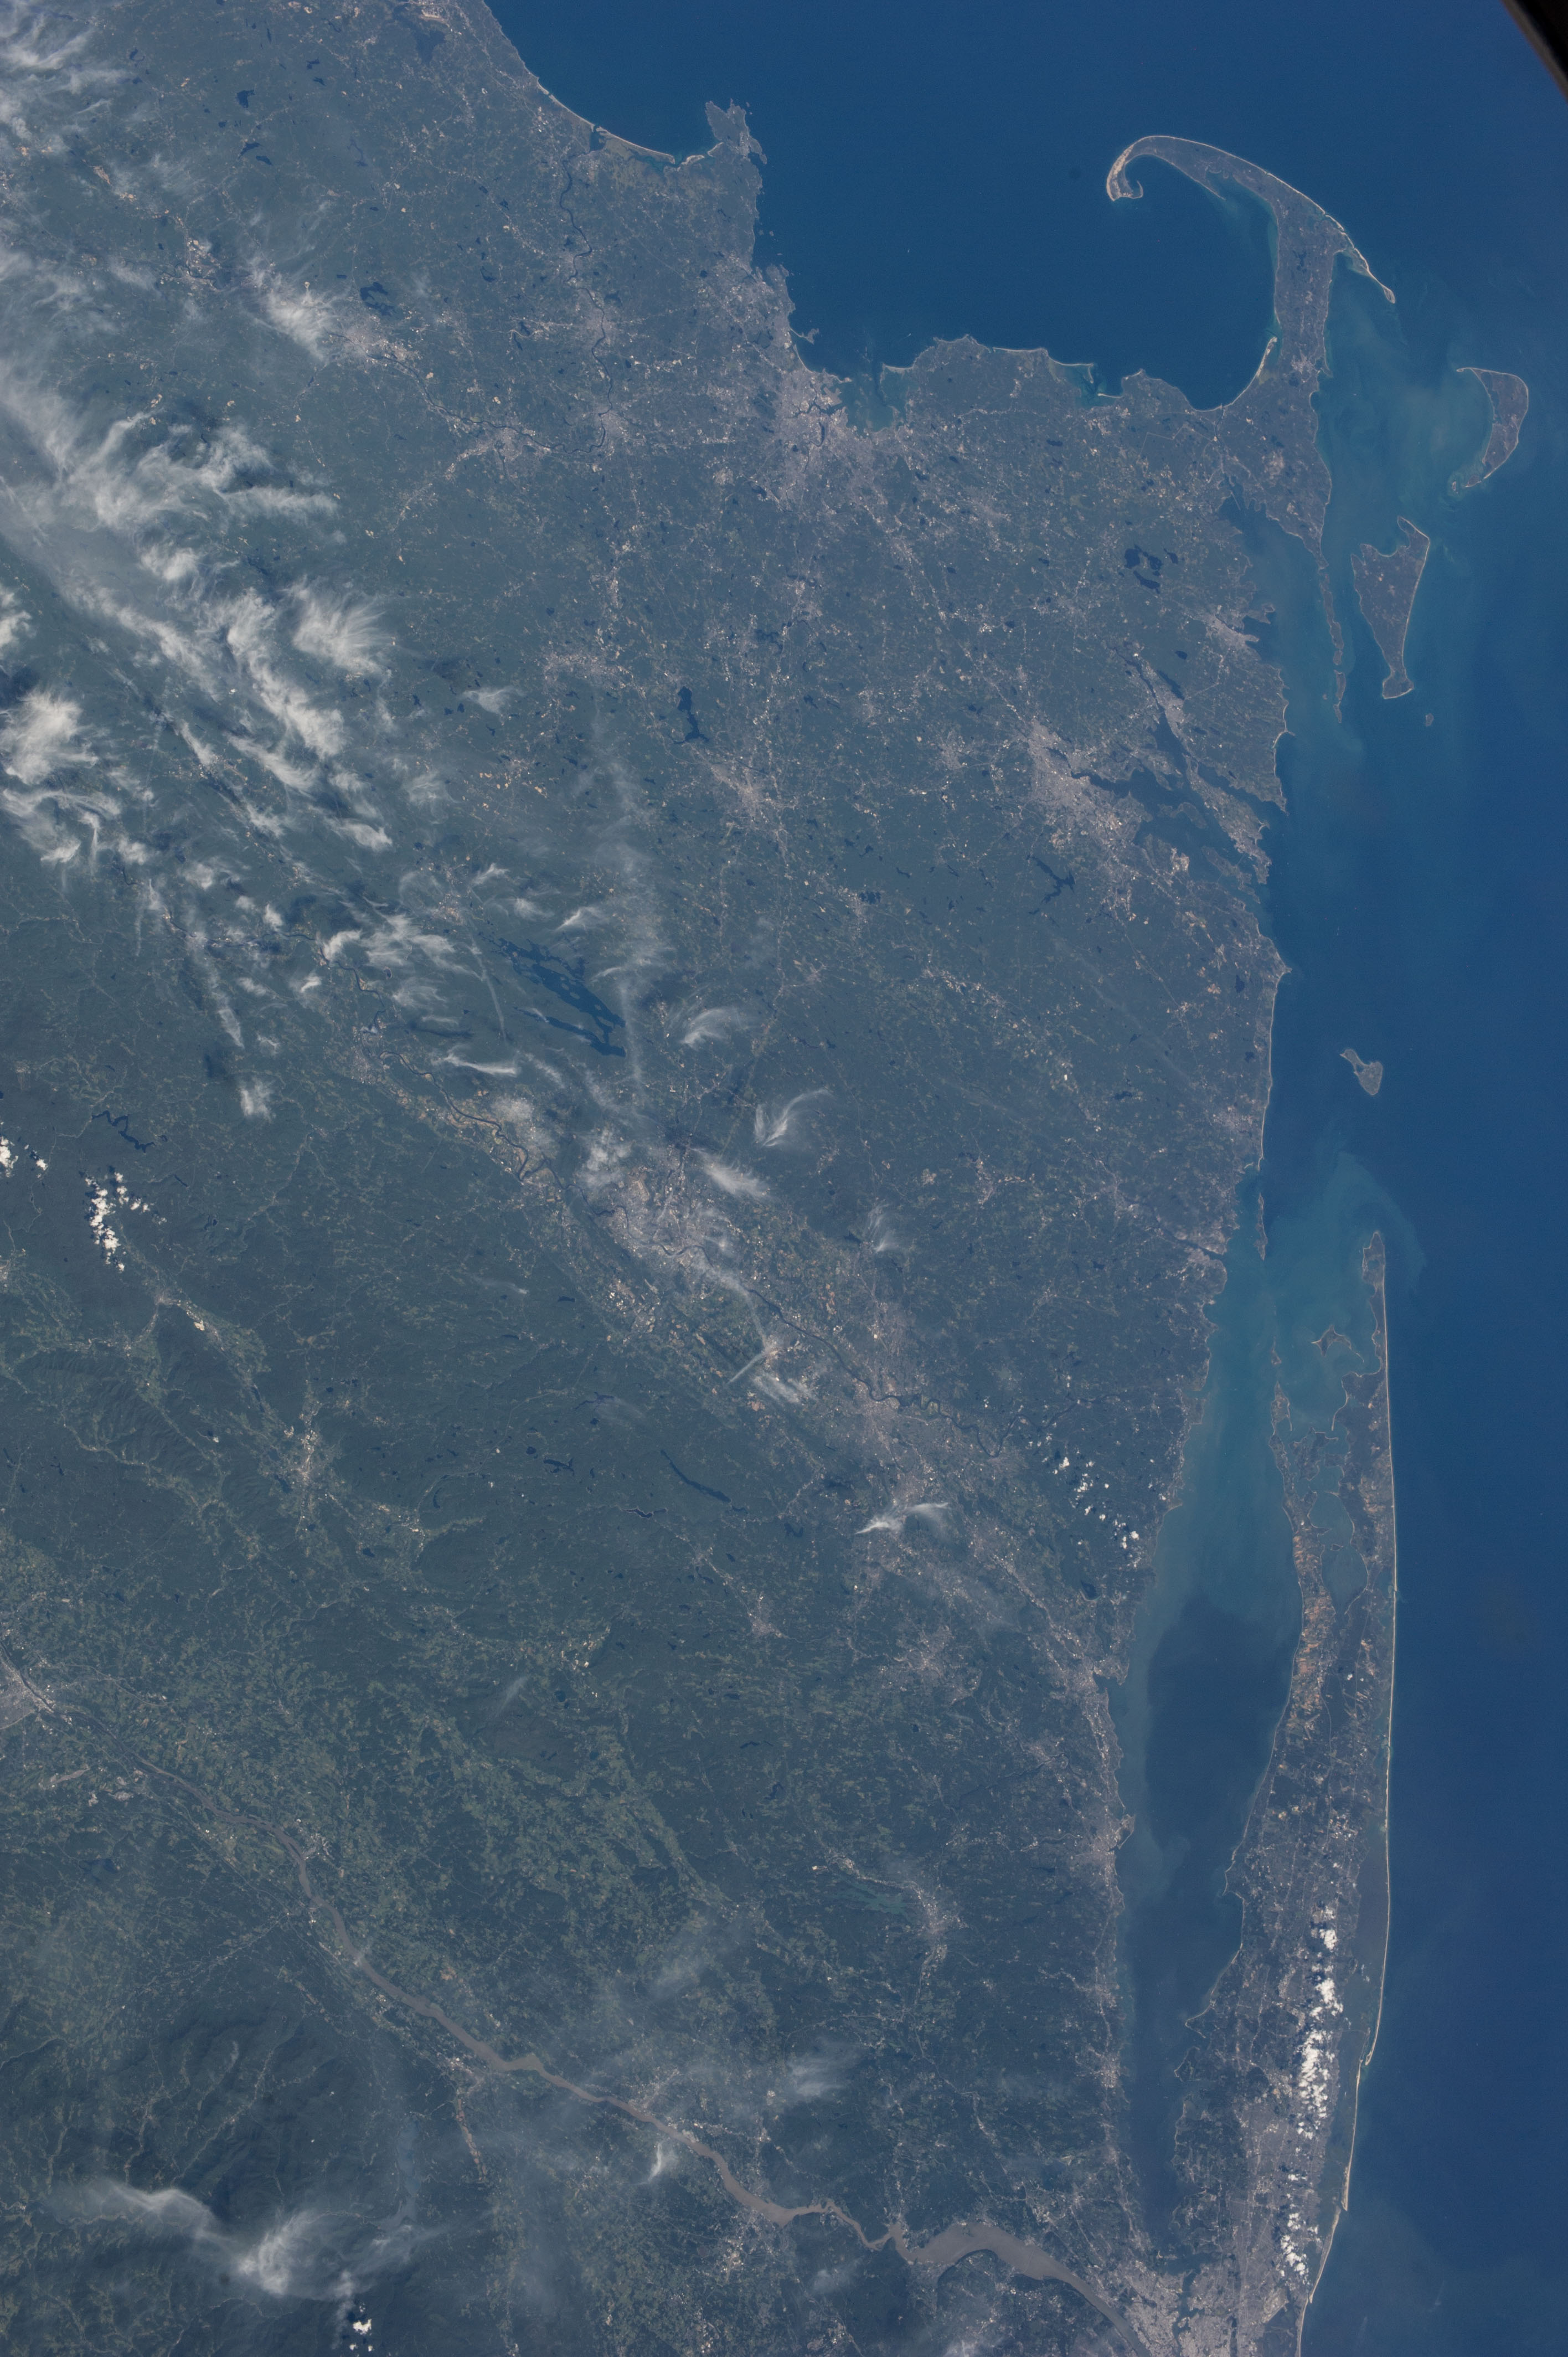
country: USA-CONNECTICUT
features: CAPE COD BAY, BOSTON, LONG ISLAND, PROVIDENCE, NANTUCKET I., DUKES I.
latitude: 41.5
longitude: -72.0
